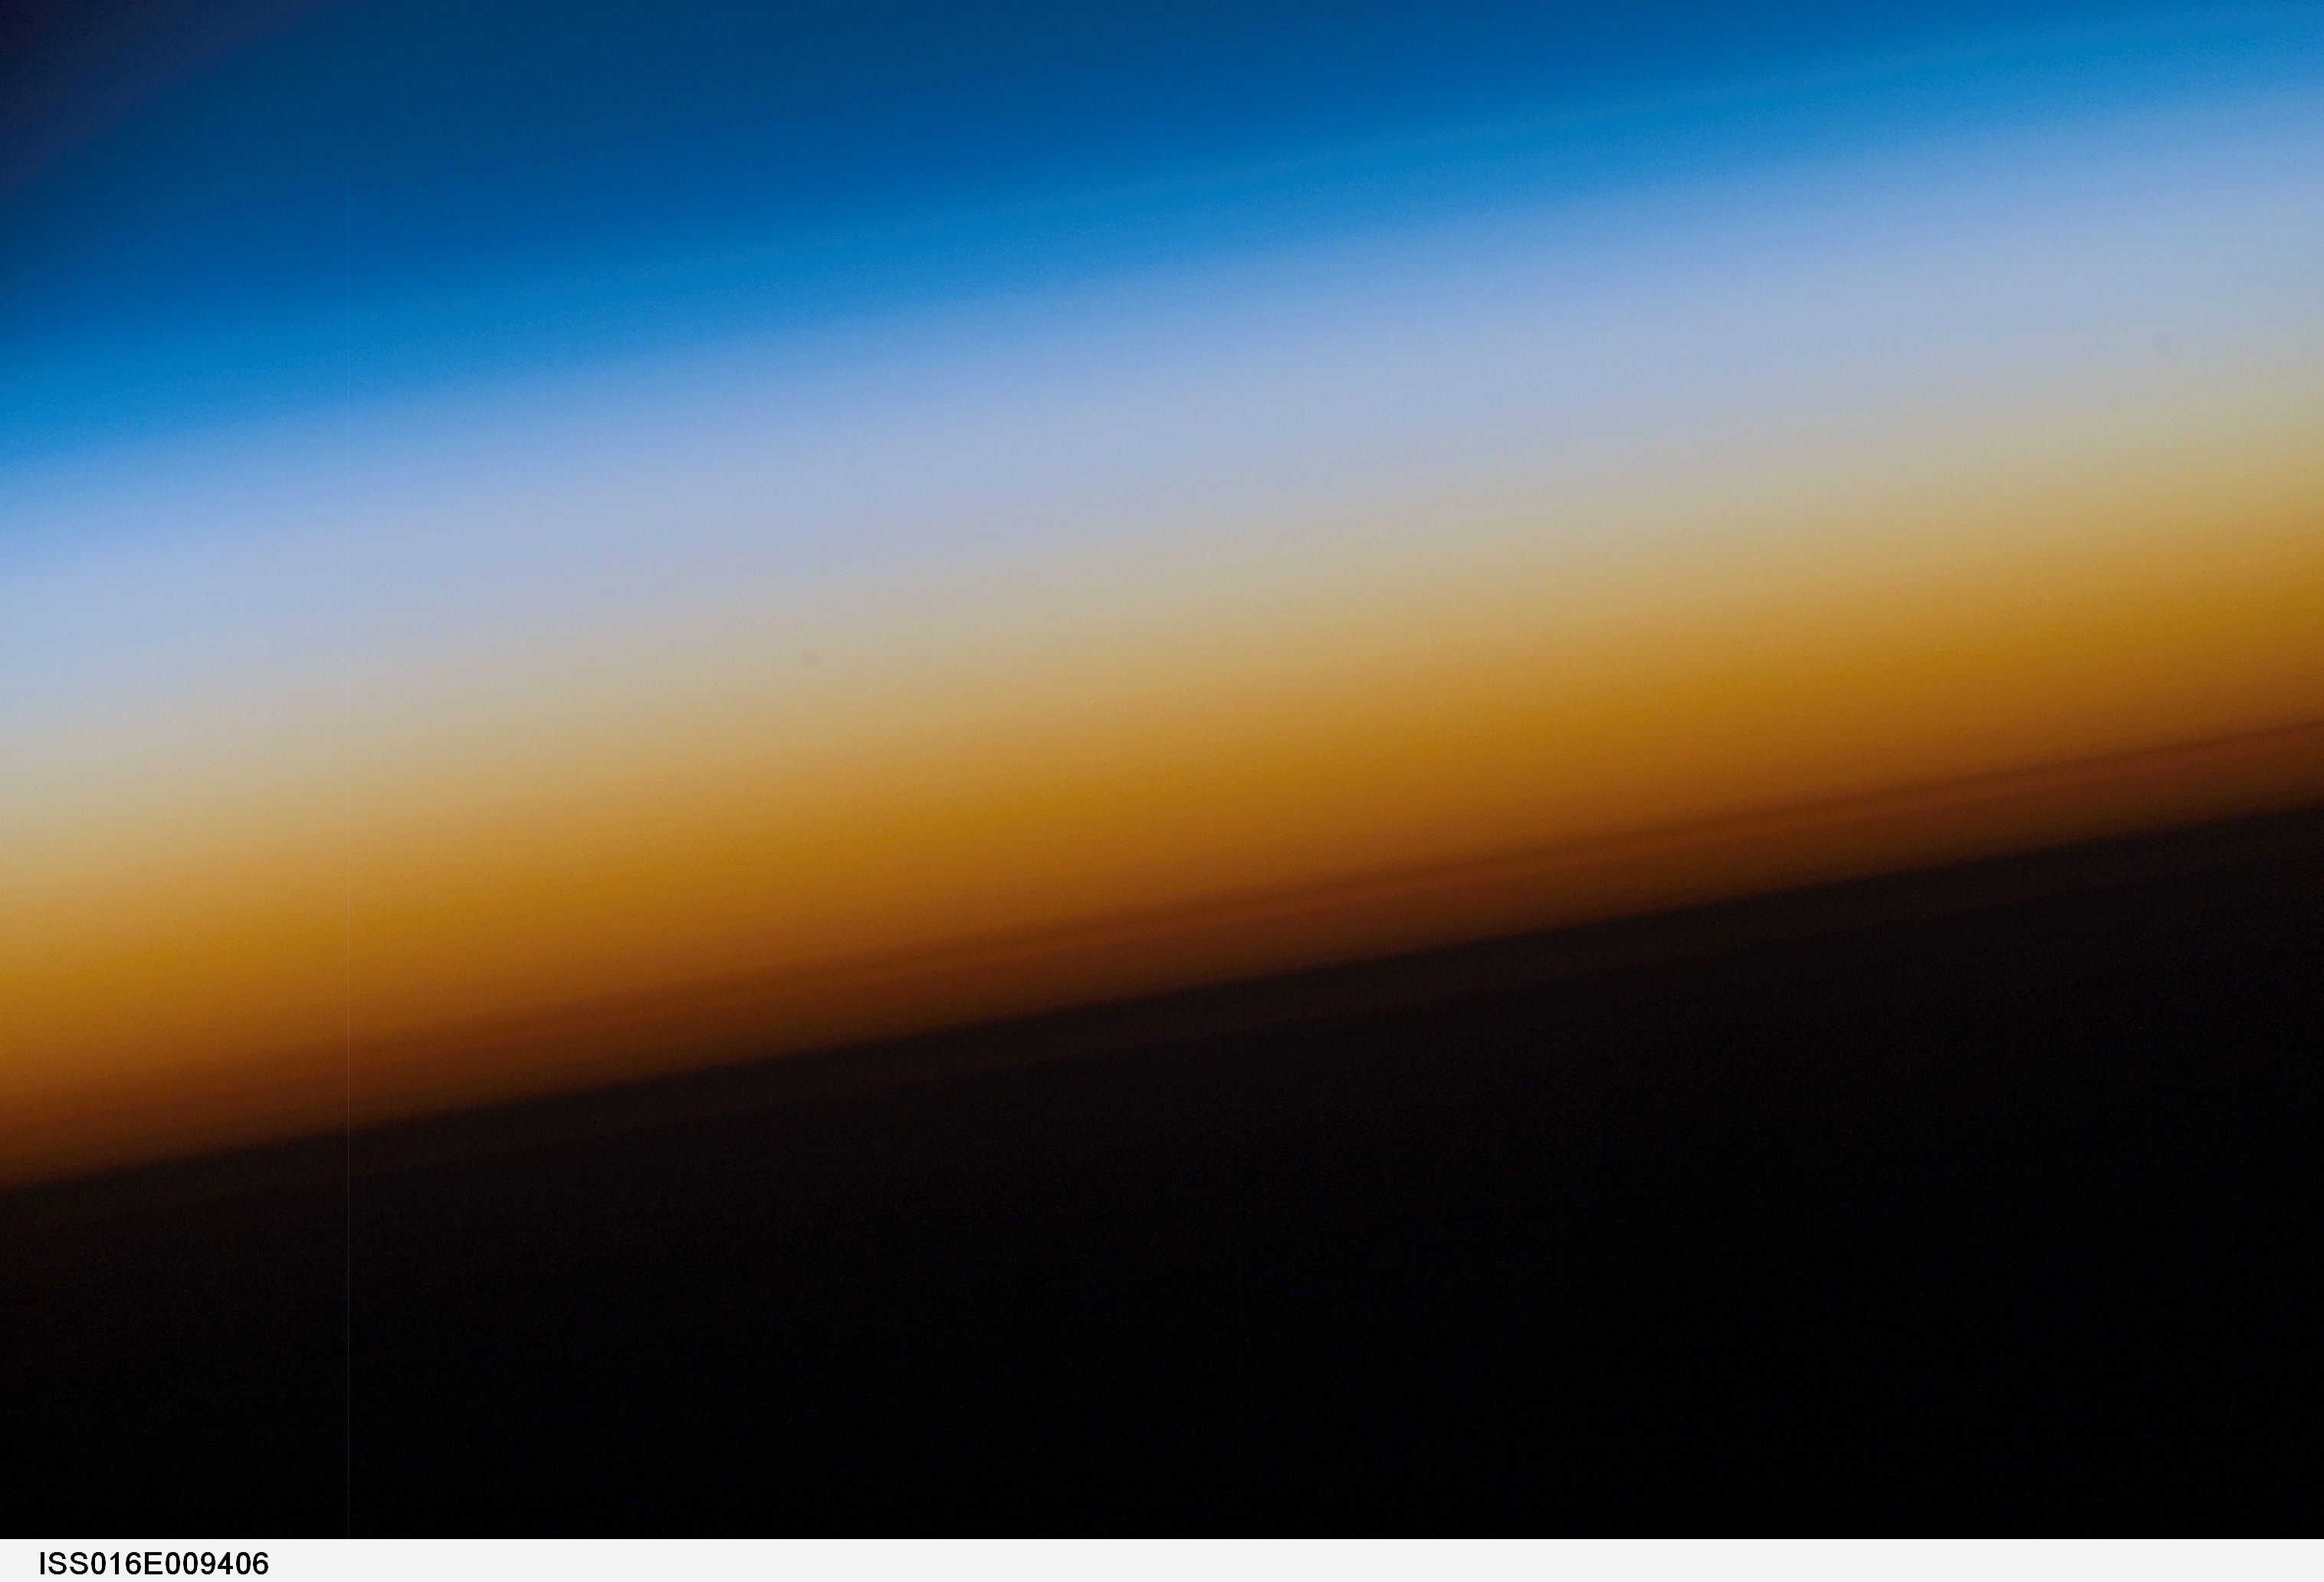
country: PACIFIC OCEAN
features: ATMOSPHERIC LIMB, DAWN
